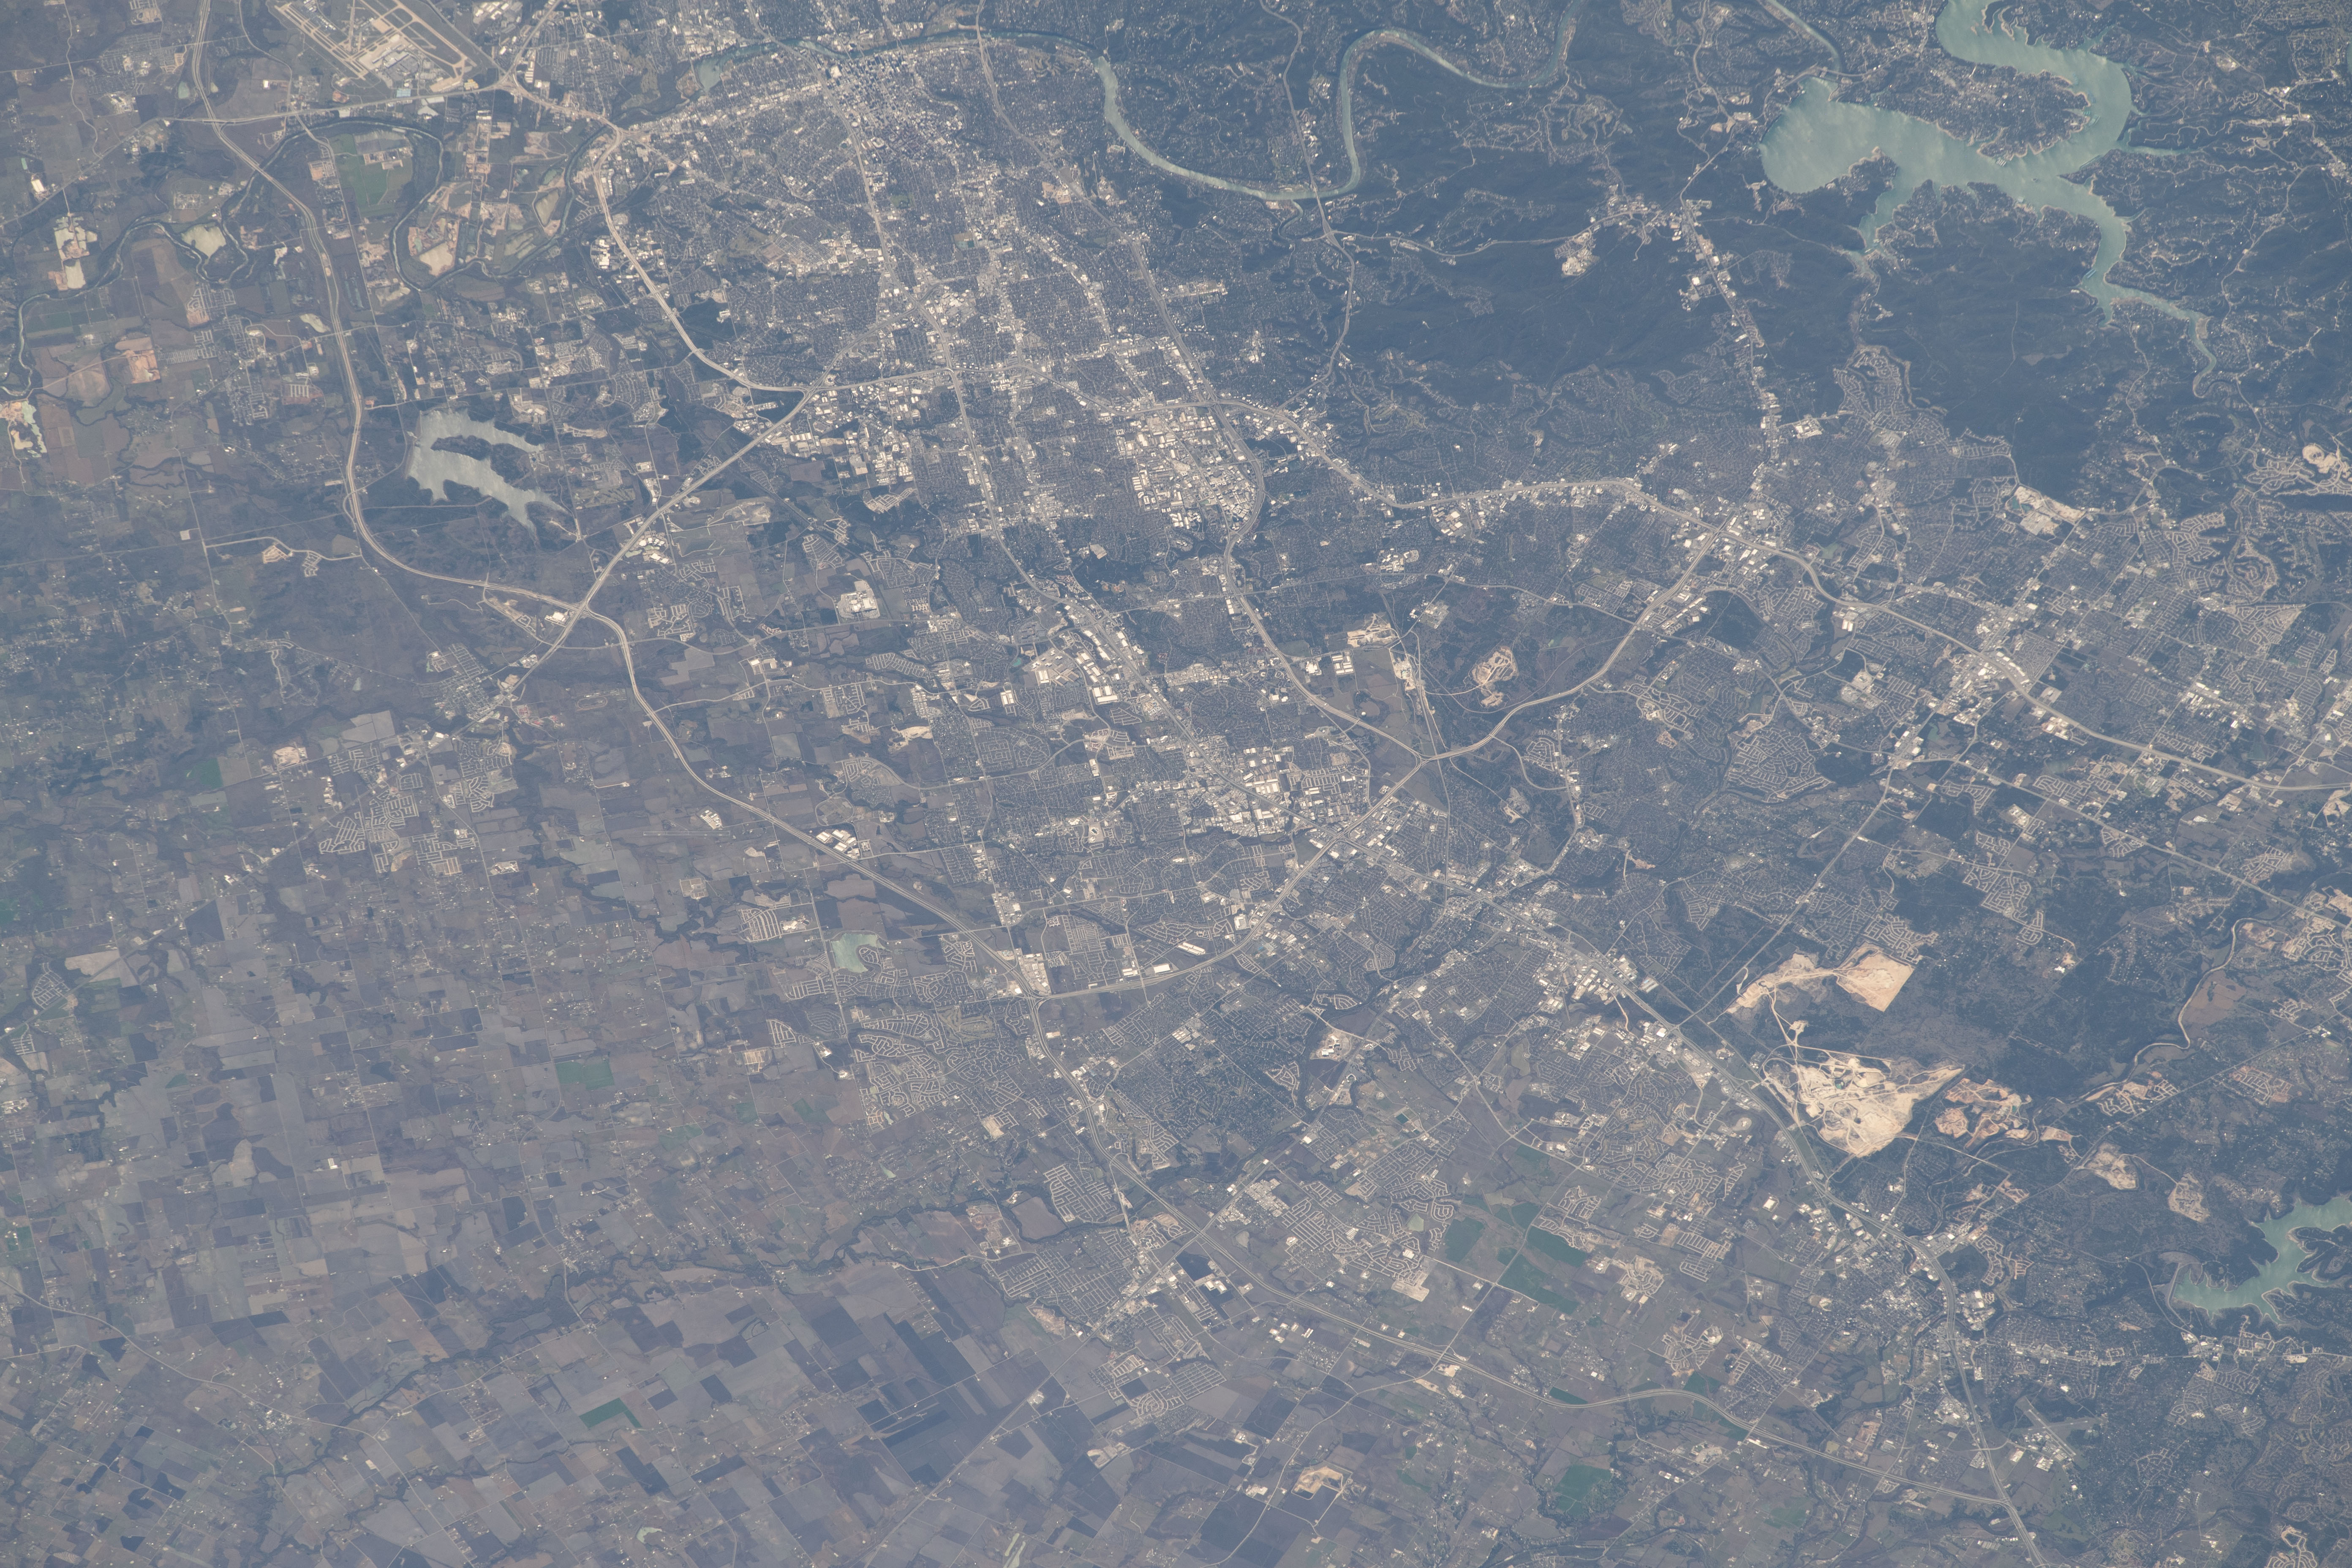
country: USA-TEXAS
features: AUSTIN, ROUND ROCK, COLORADO RIVER, LAKE TRAVIS
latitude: 30.5
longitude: -97.7
